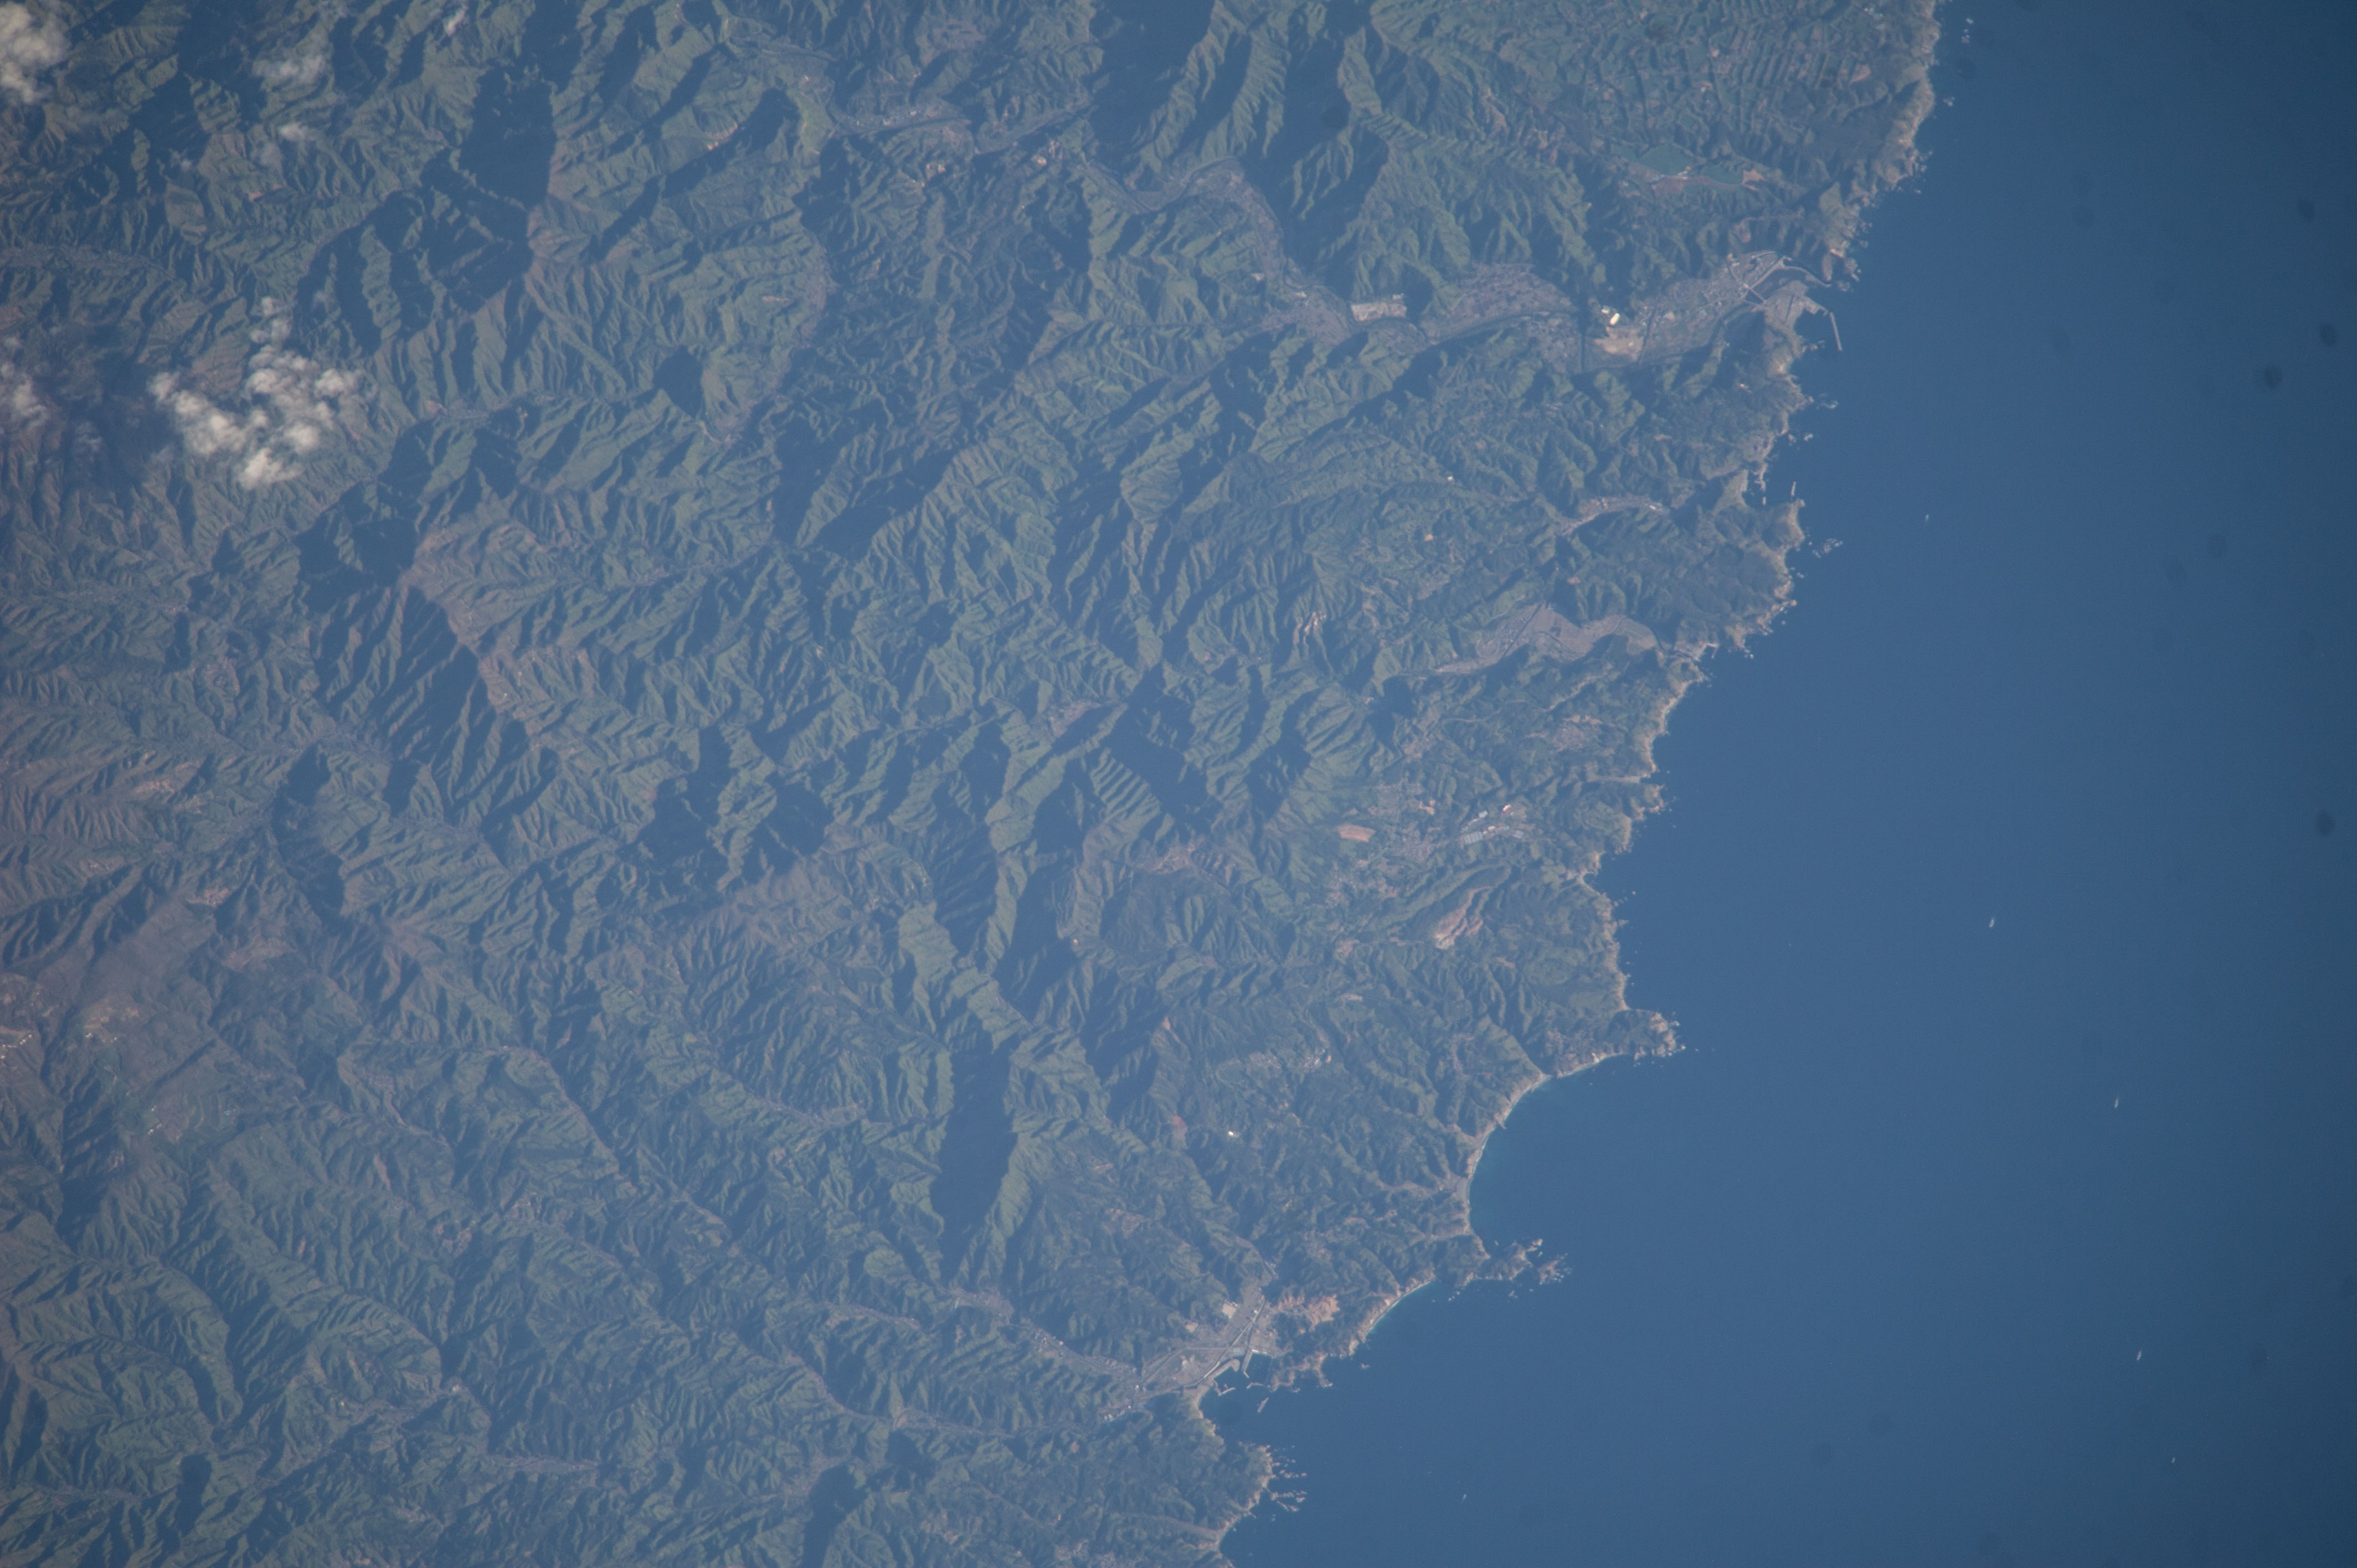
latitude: 39.8
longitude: 141.9
